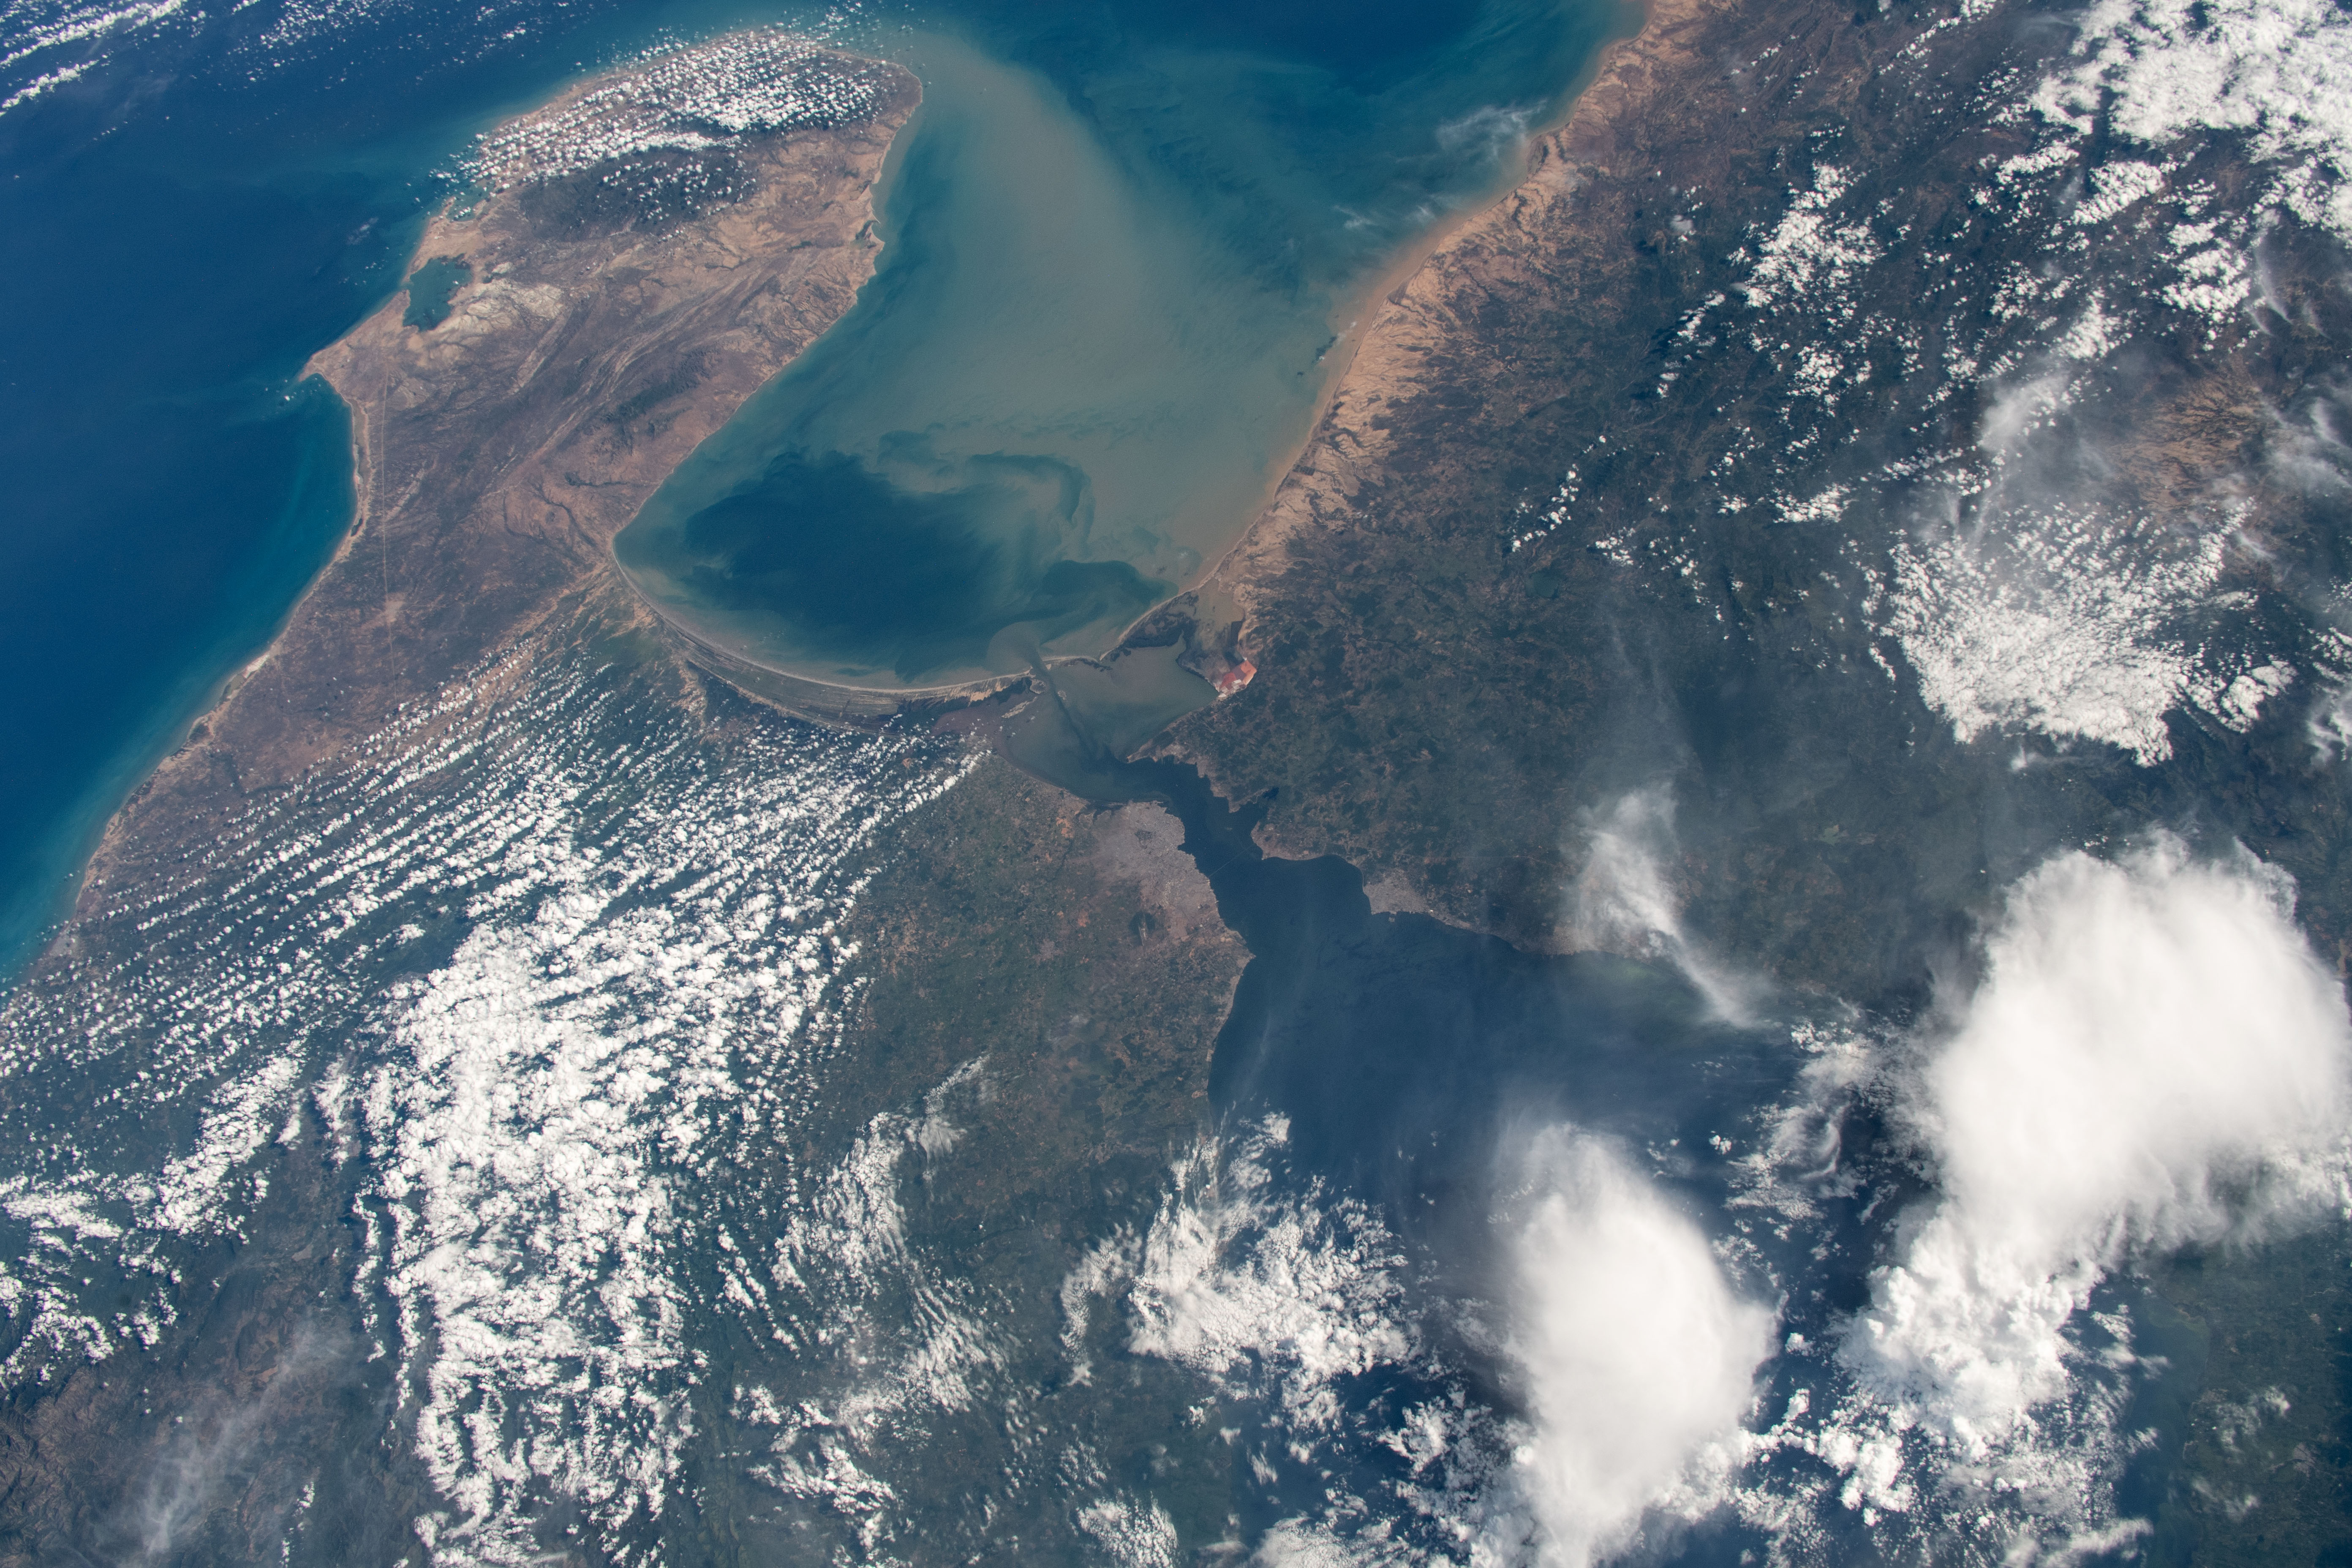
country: VENEZUELA
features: GULF OF VENEZUELA, LAKE MARACAIBO
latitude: 10.5
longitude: -71.5
